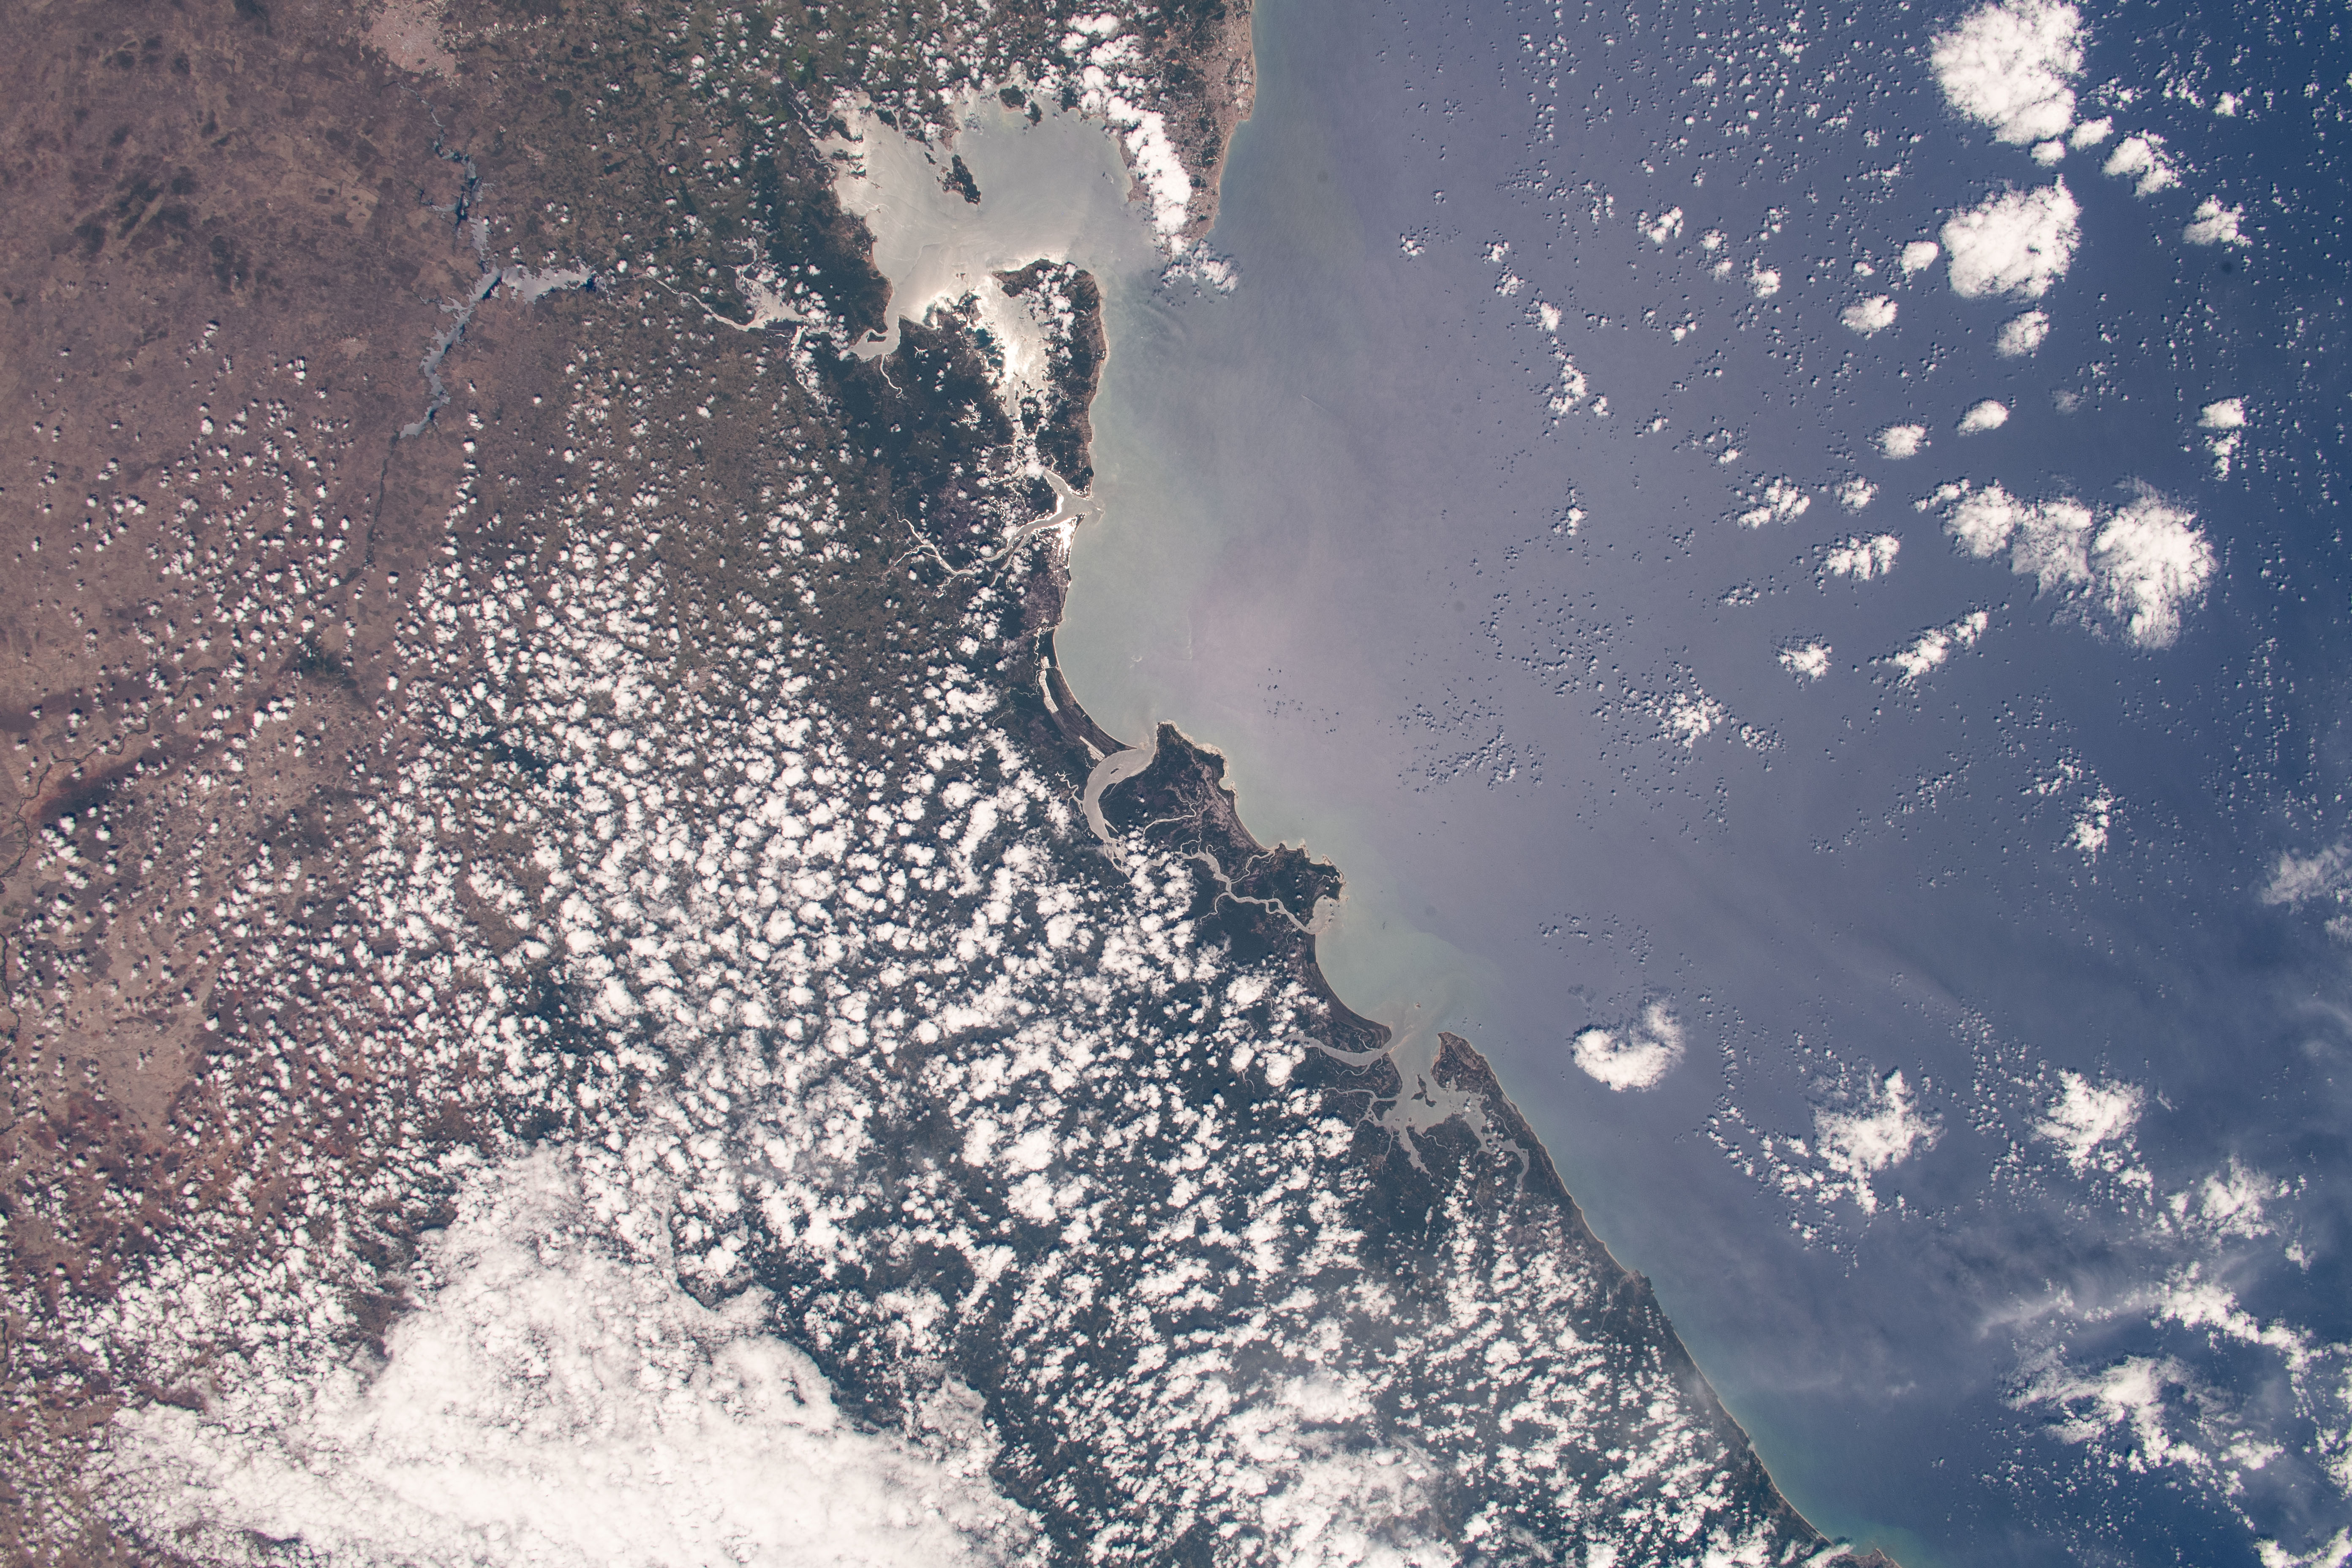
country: BRAZIL
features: BAY OF ALL SAINTS, RIO PARAGUACU, RIO OROJO
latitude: -13.5
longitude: -39.0
